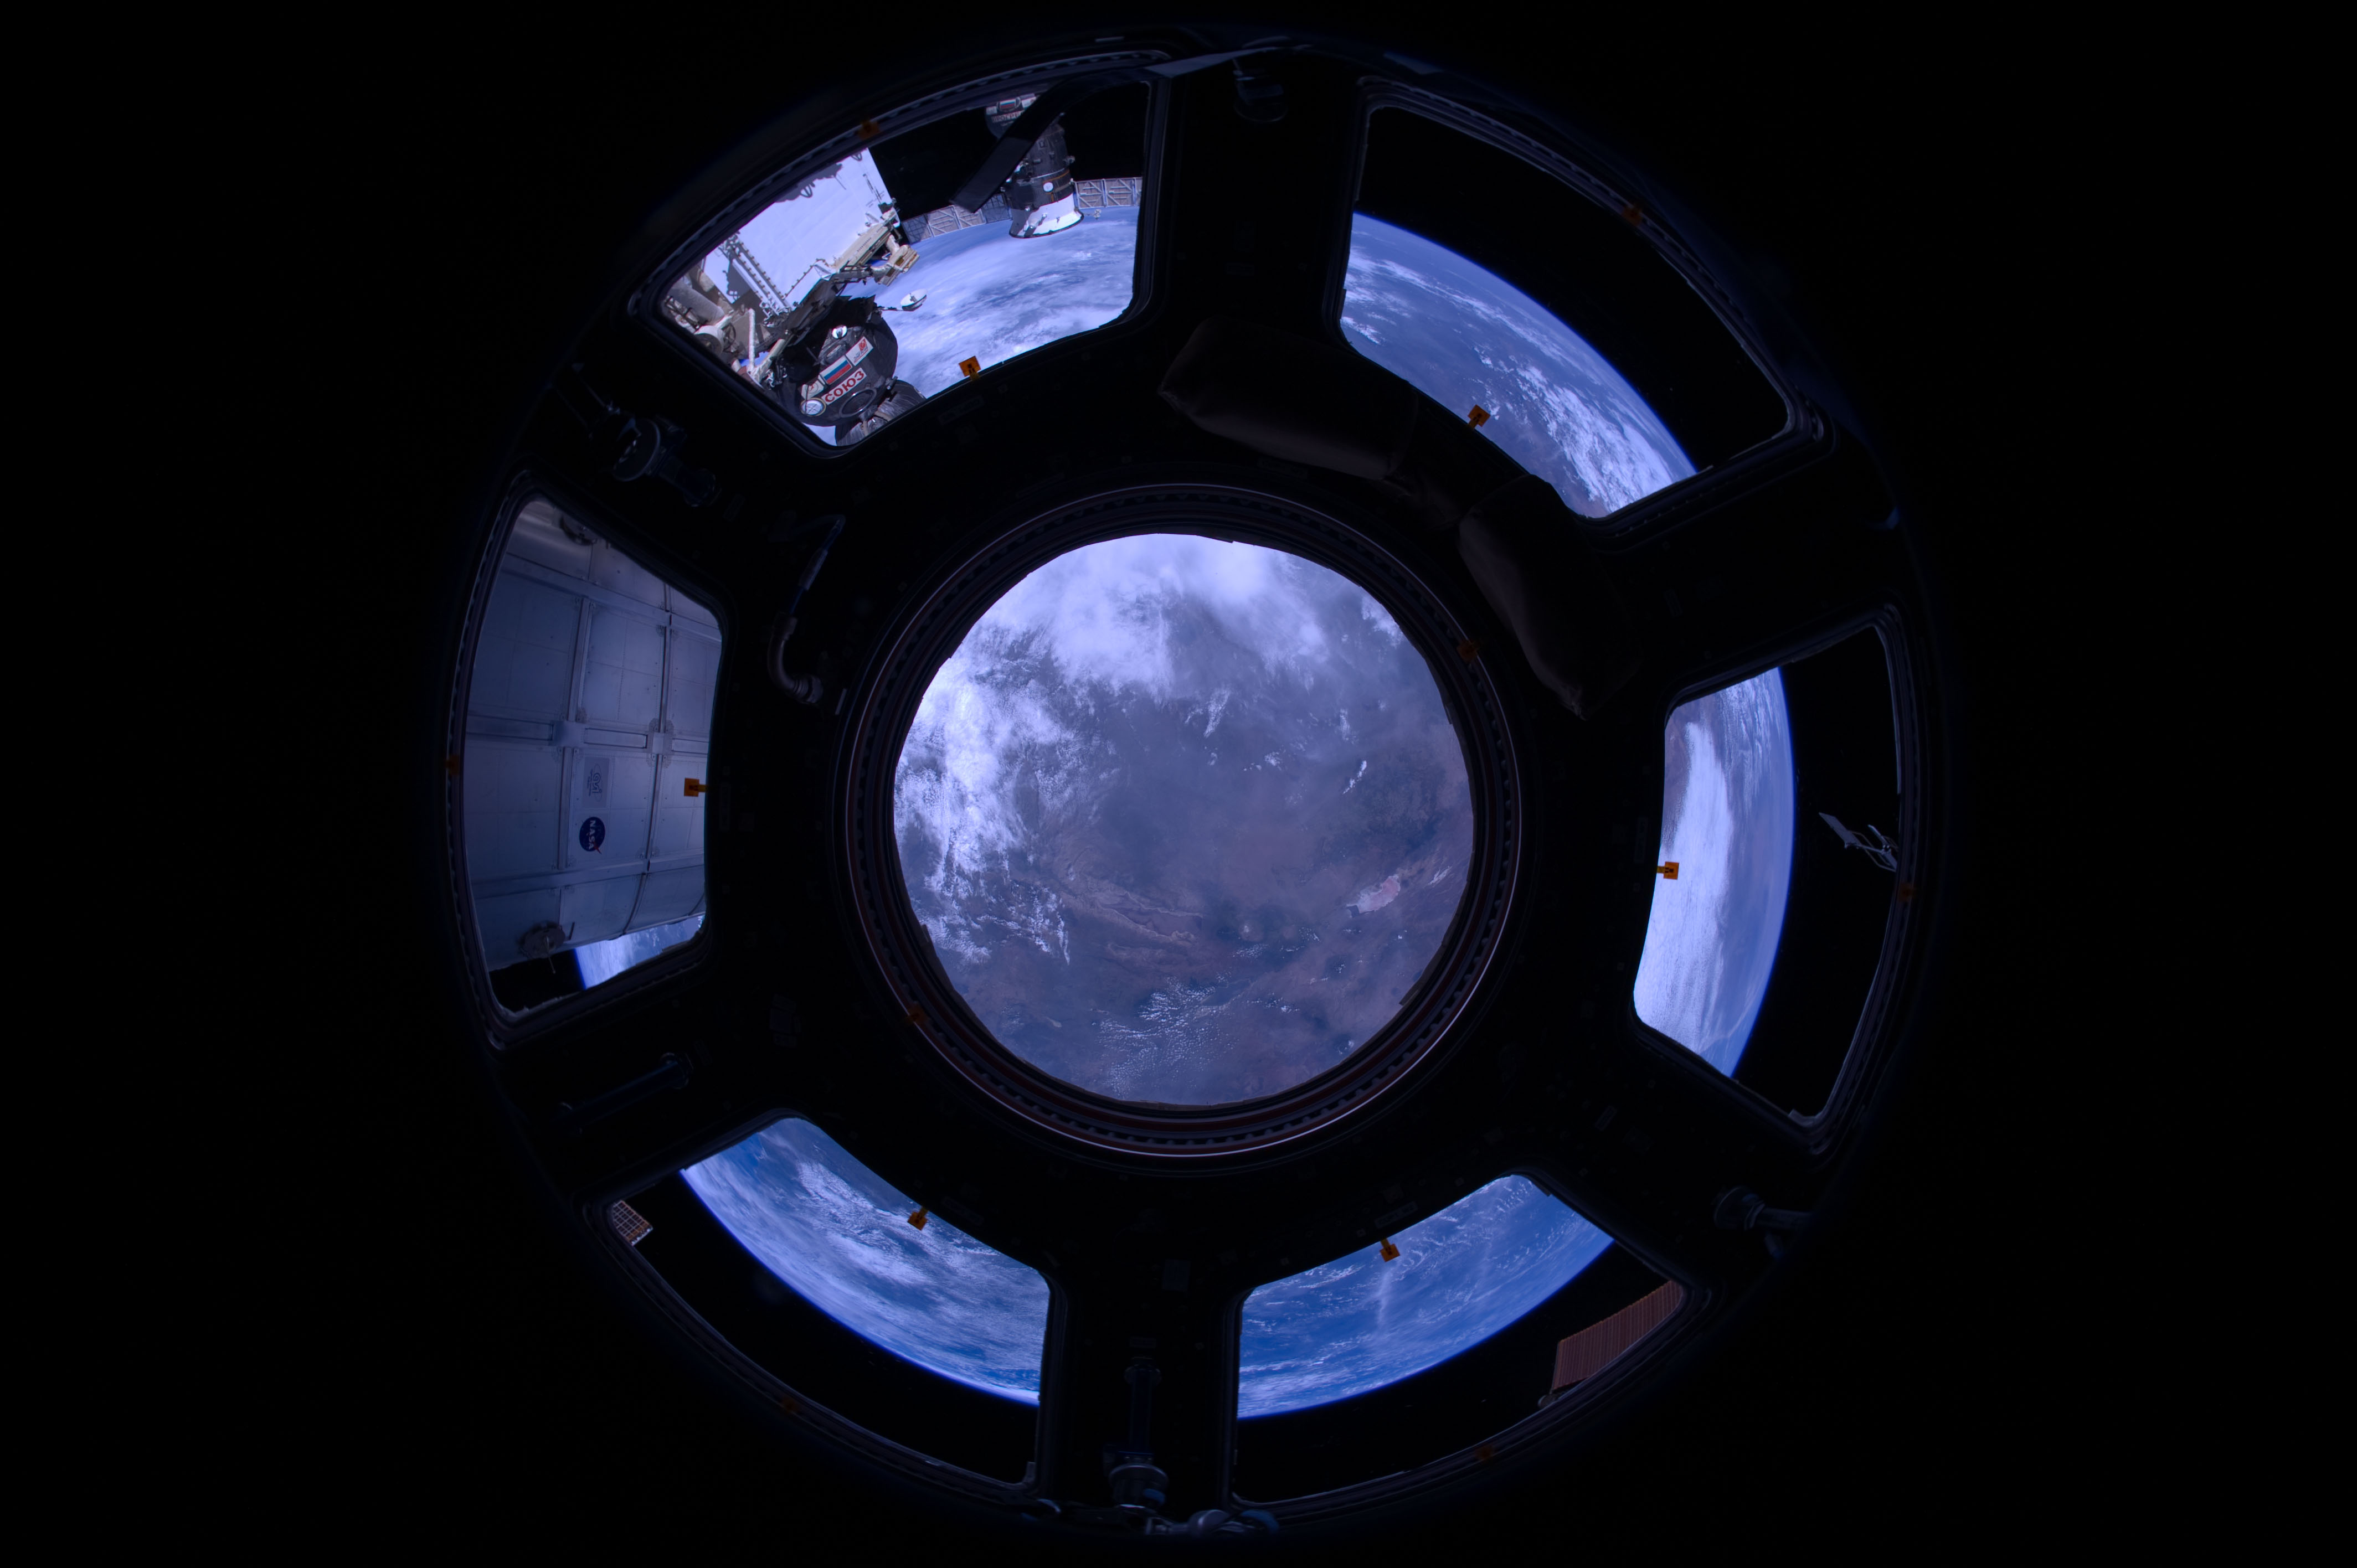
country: TANZANIA
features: L. EYASI, L. NATRON, NGORONGORO CRATER
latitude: -3.0
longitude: 35.0
